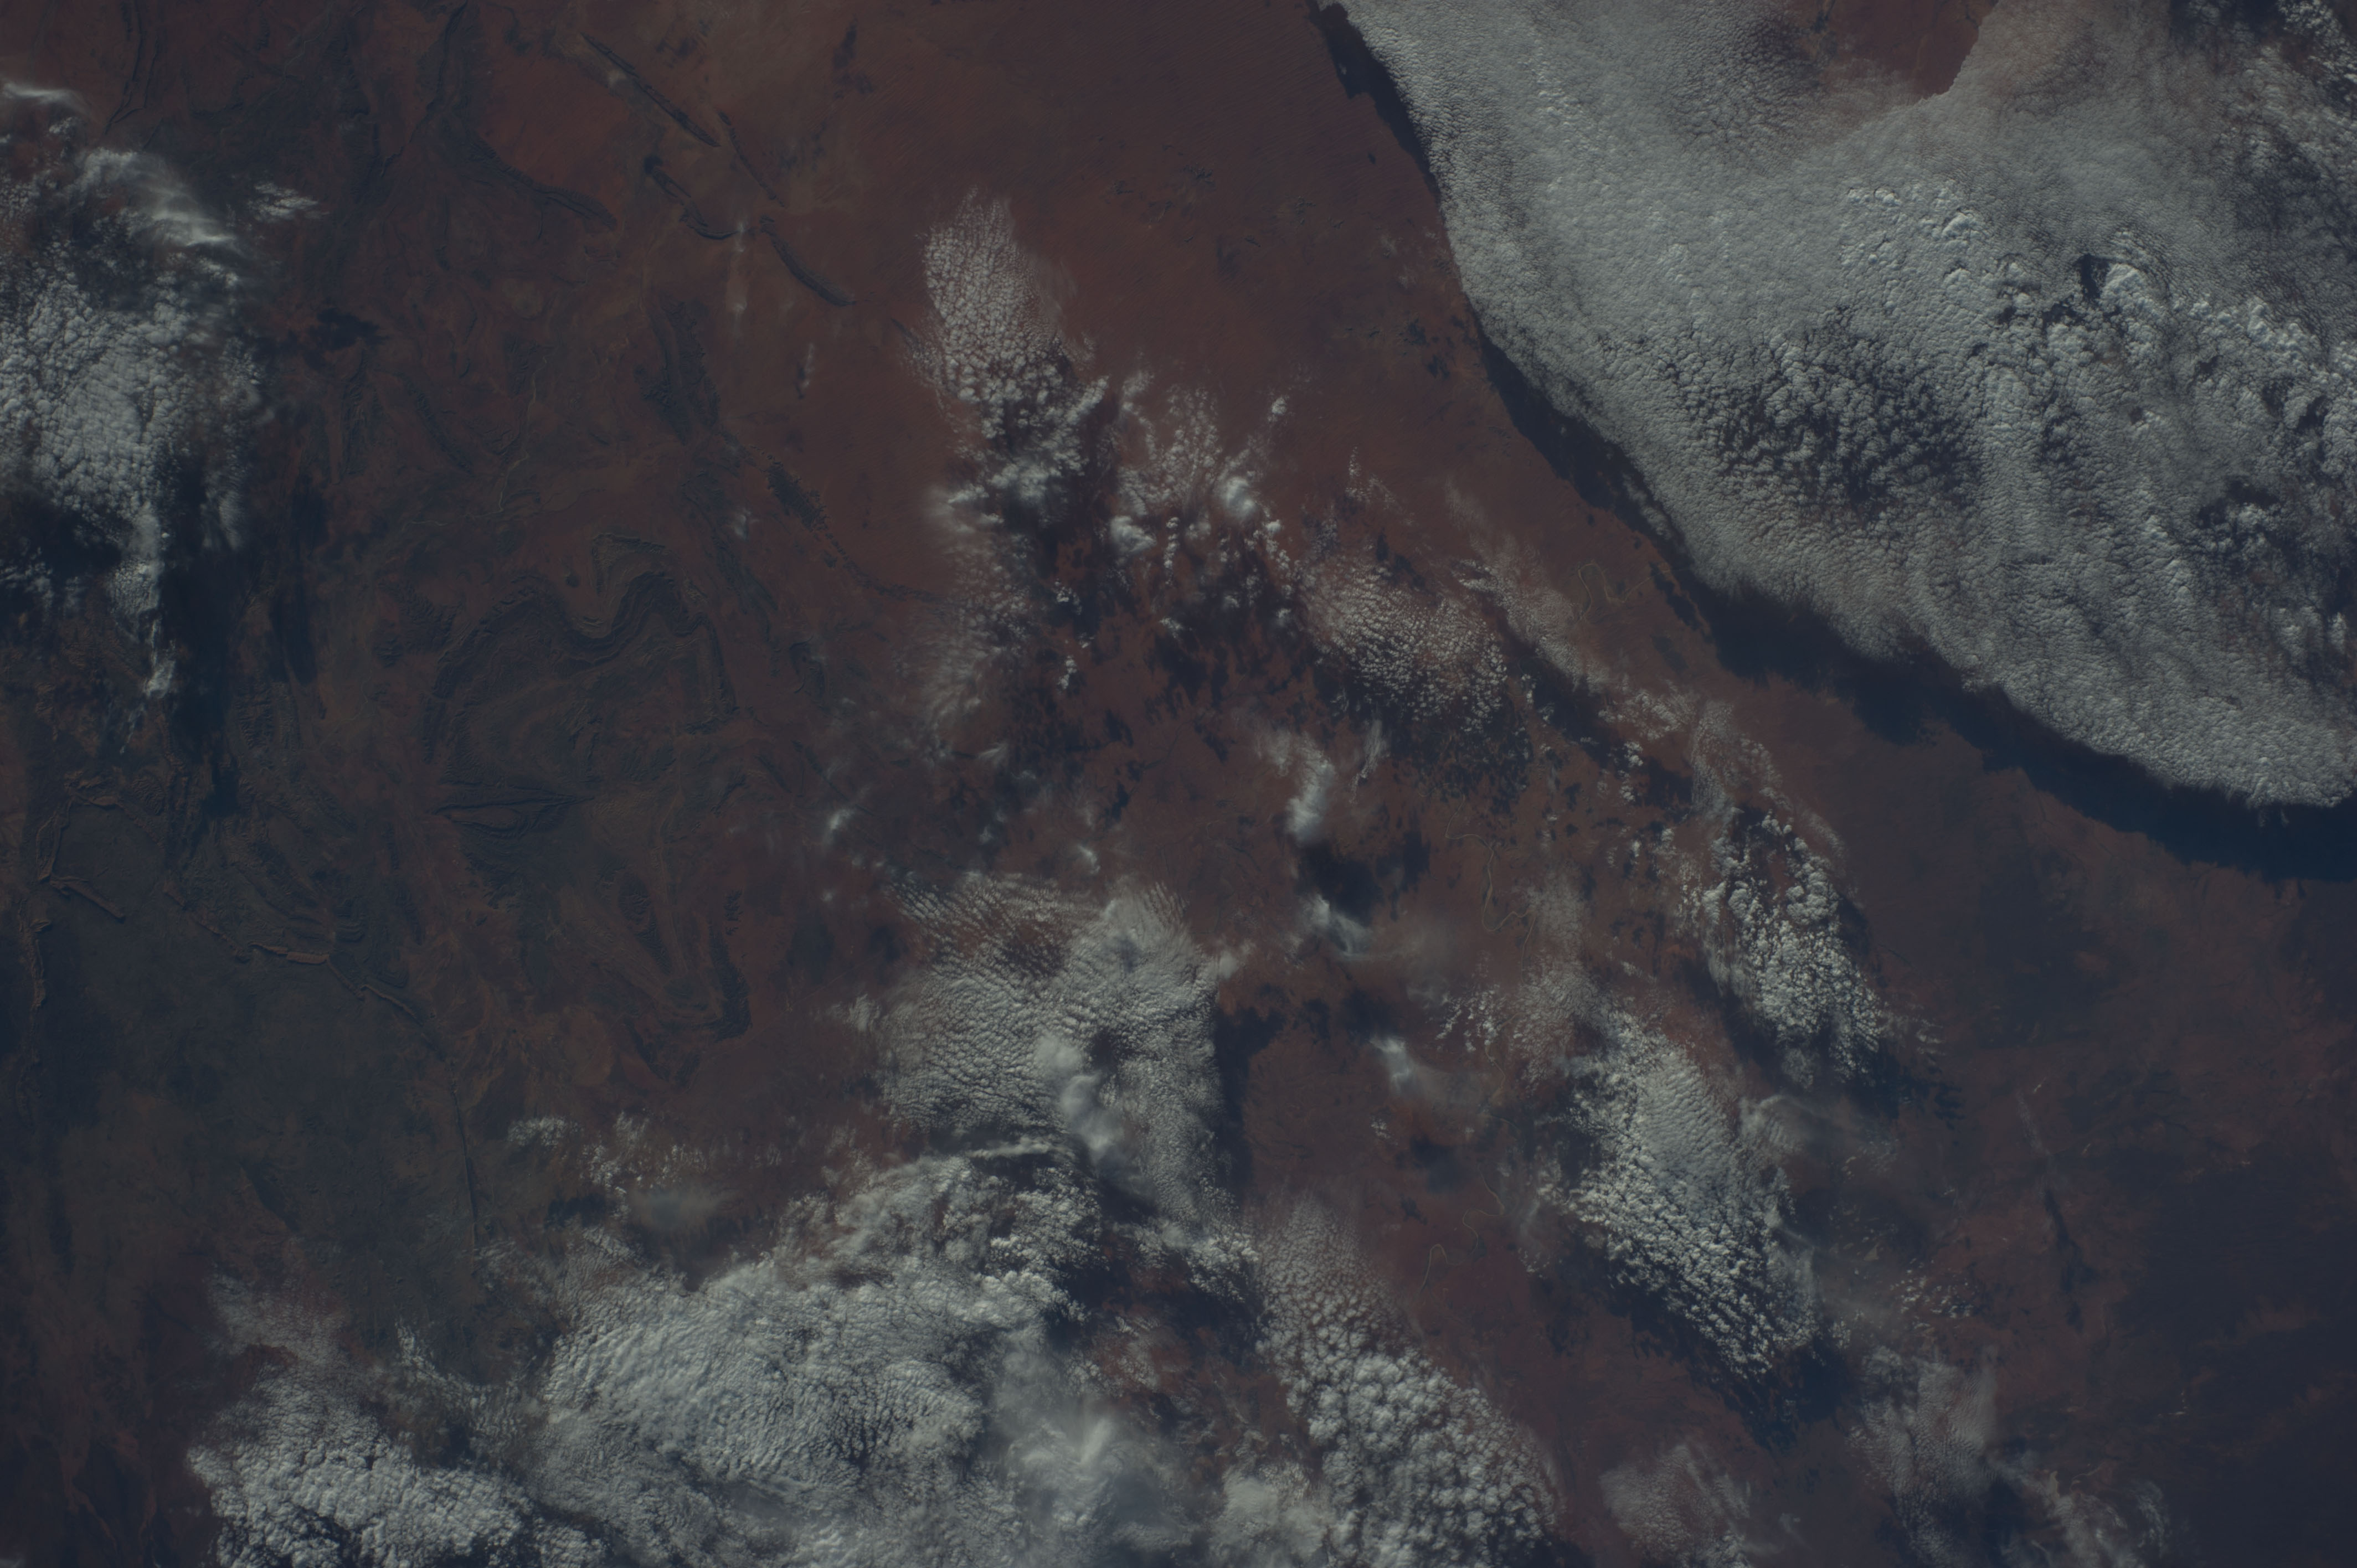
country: AUSTRALIA-NT
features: MACDONNEL RA., CENTRAL AUSTRALIA
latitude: -24.5
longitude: 134.0
